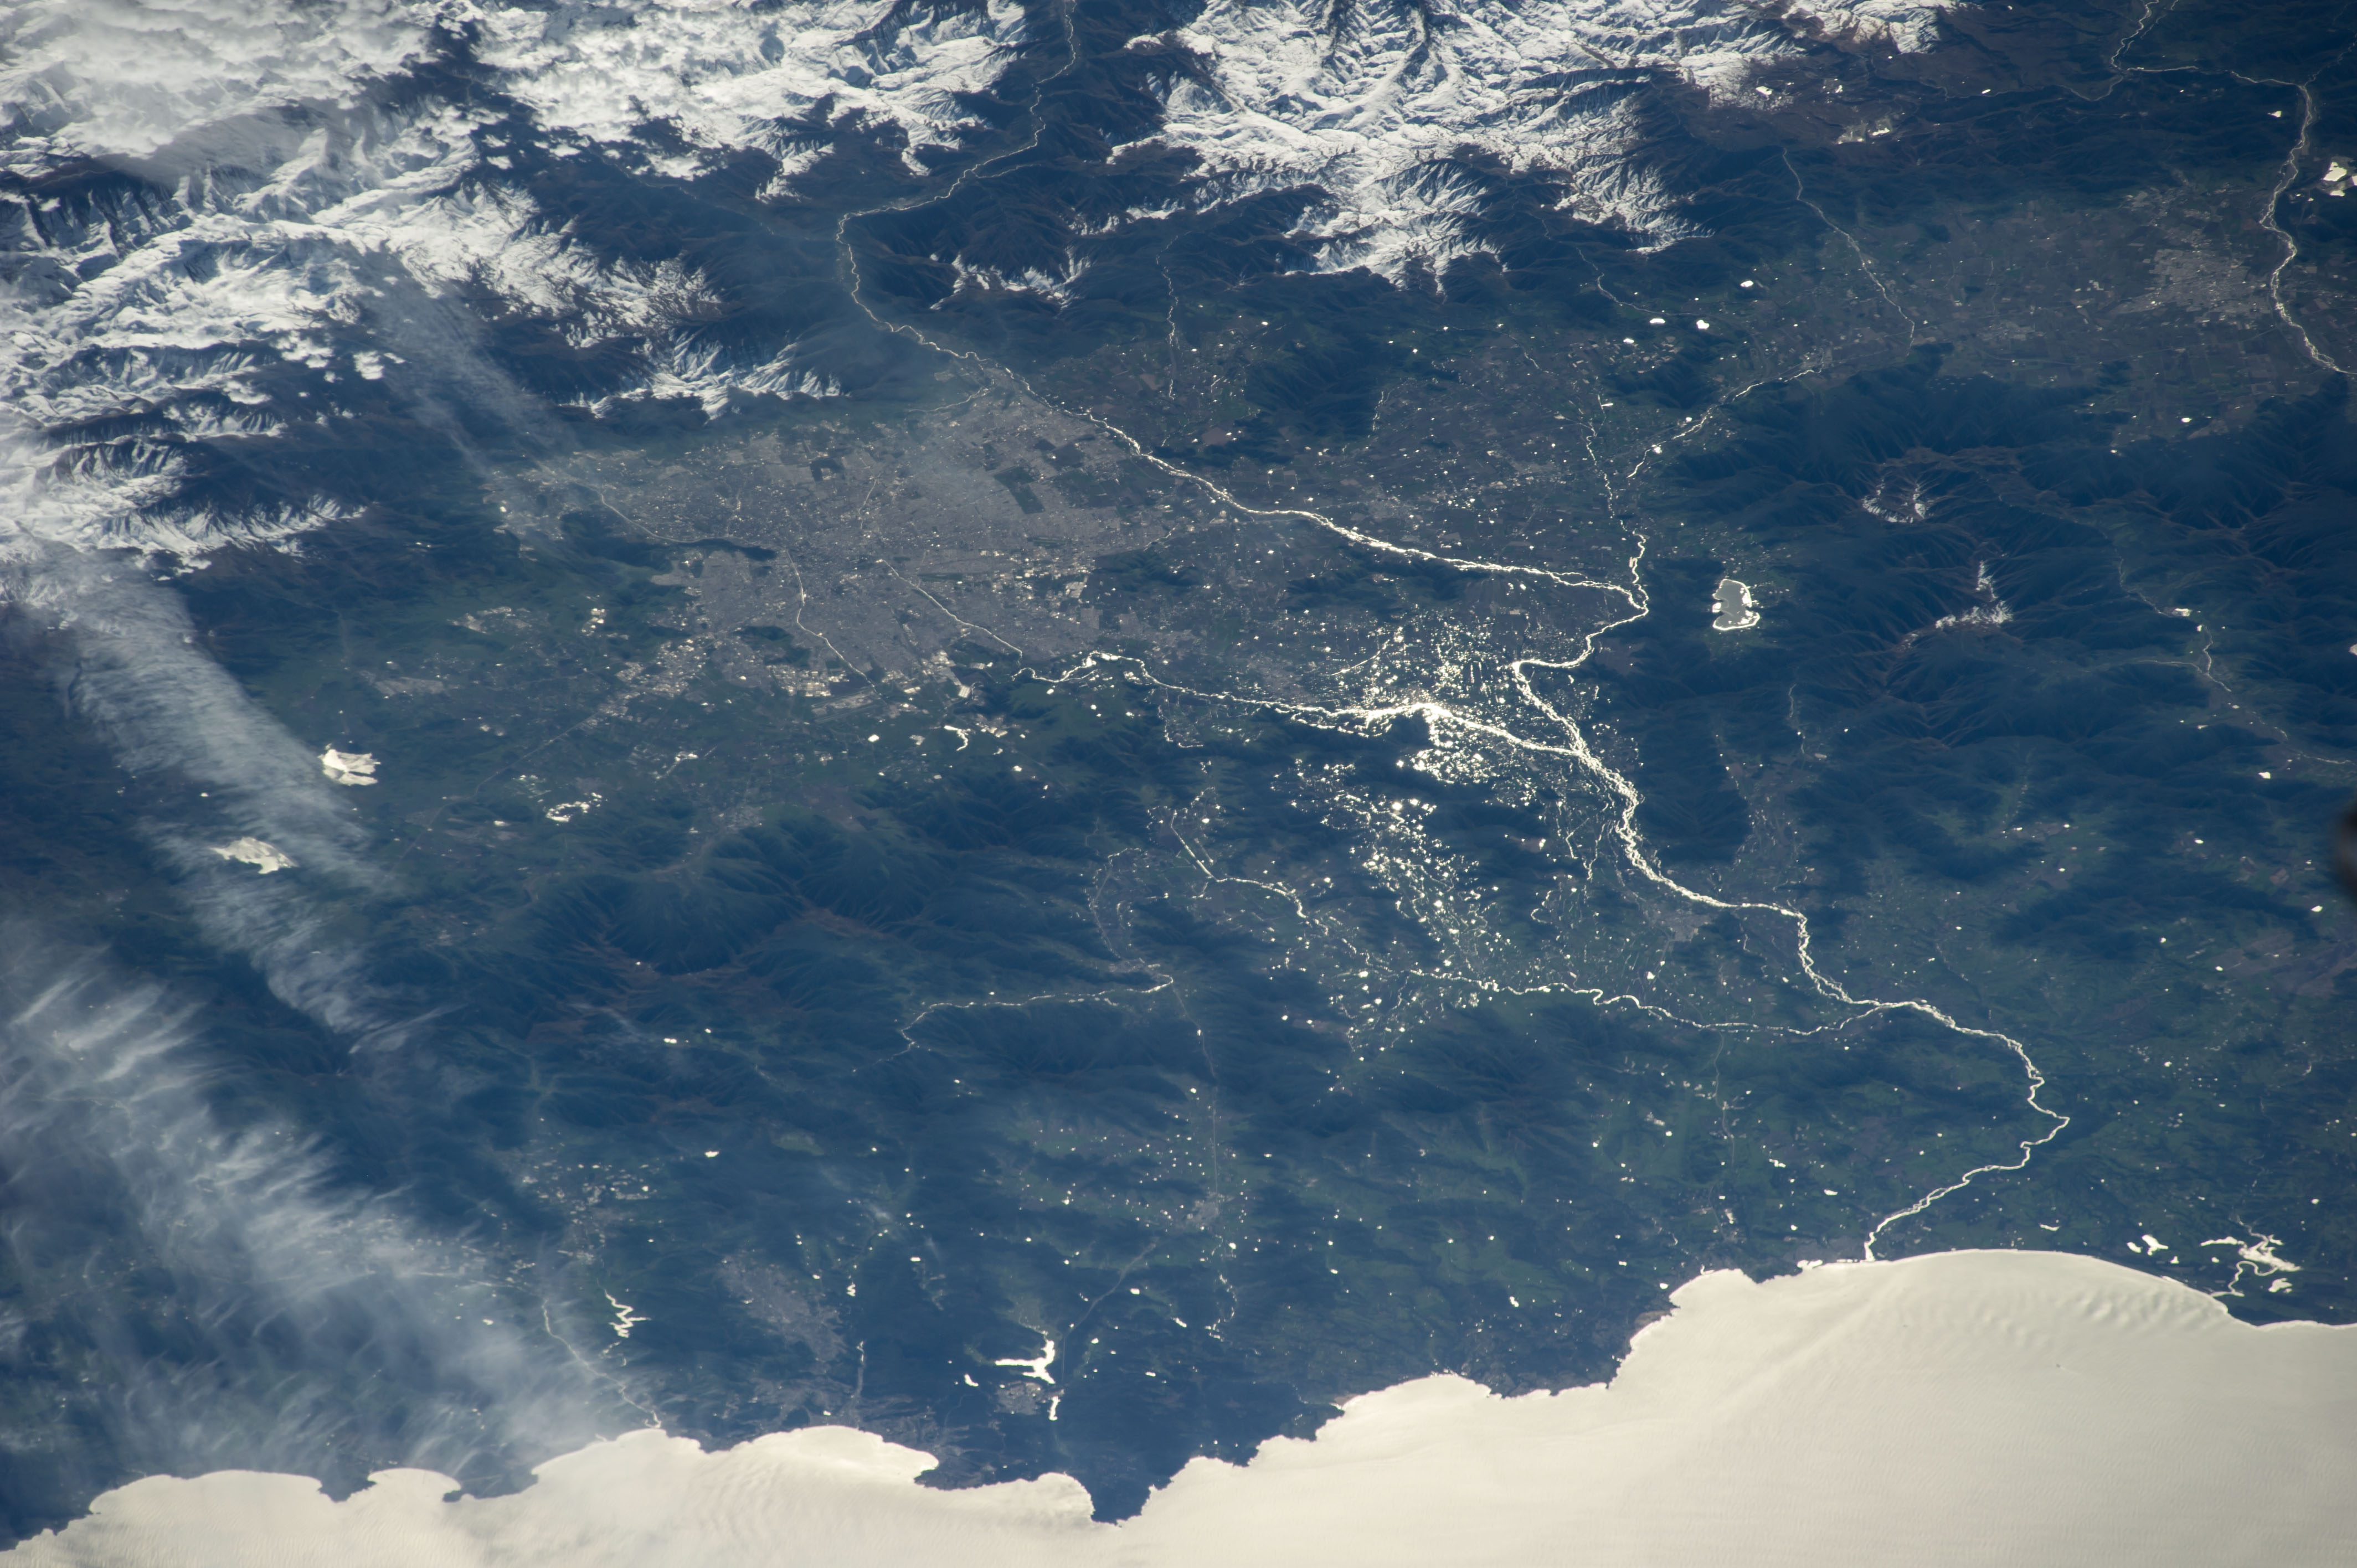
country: CHILE
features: SANTIAGO CHILE, MAIPO R., ANDES, S. PACIFIC O.
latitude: -33.5
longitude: -71.0
